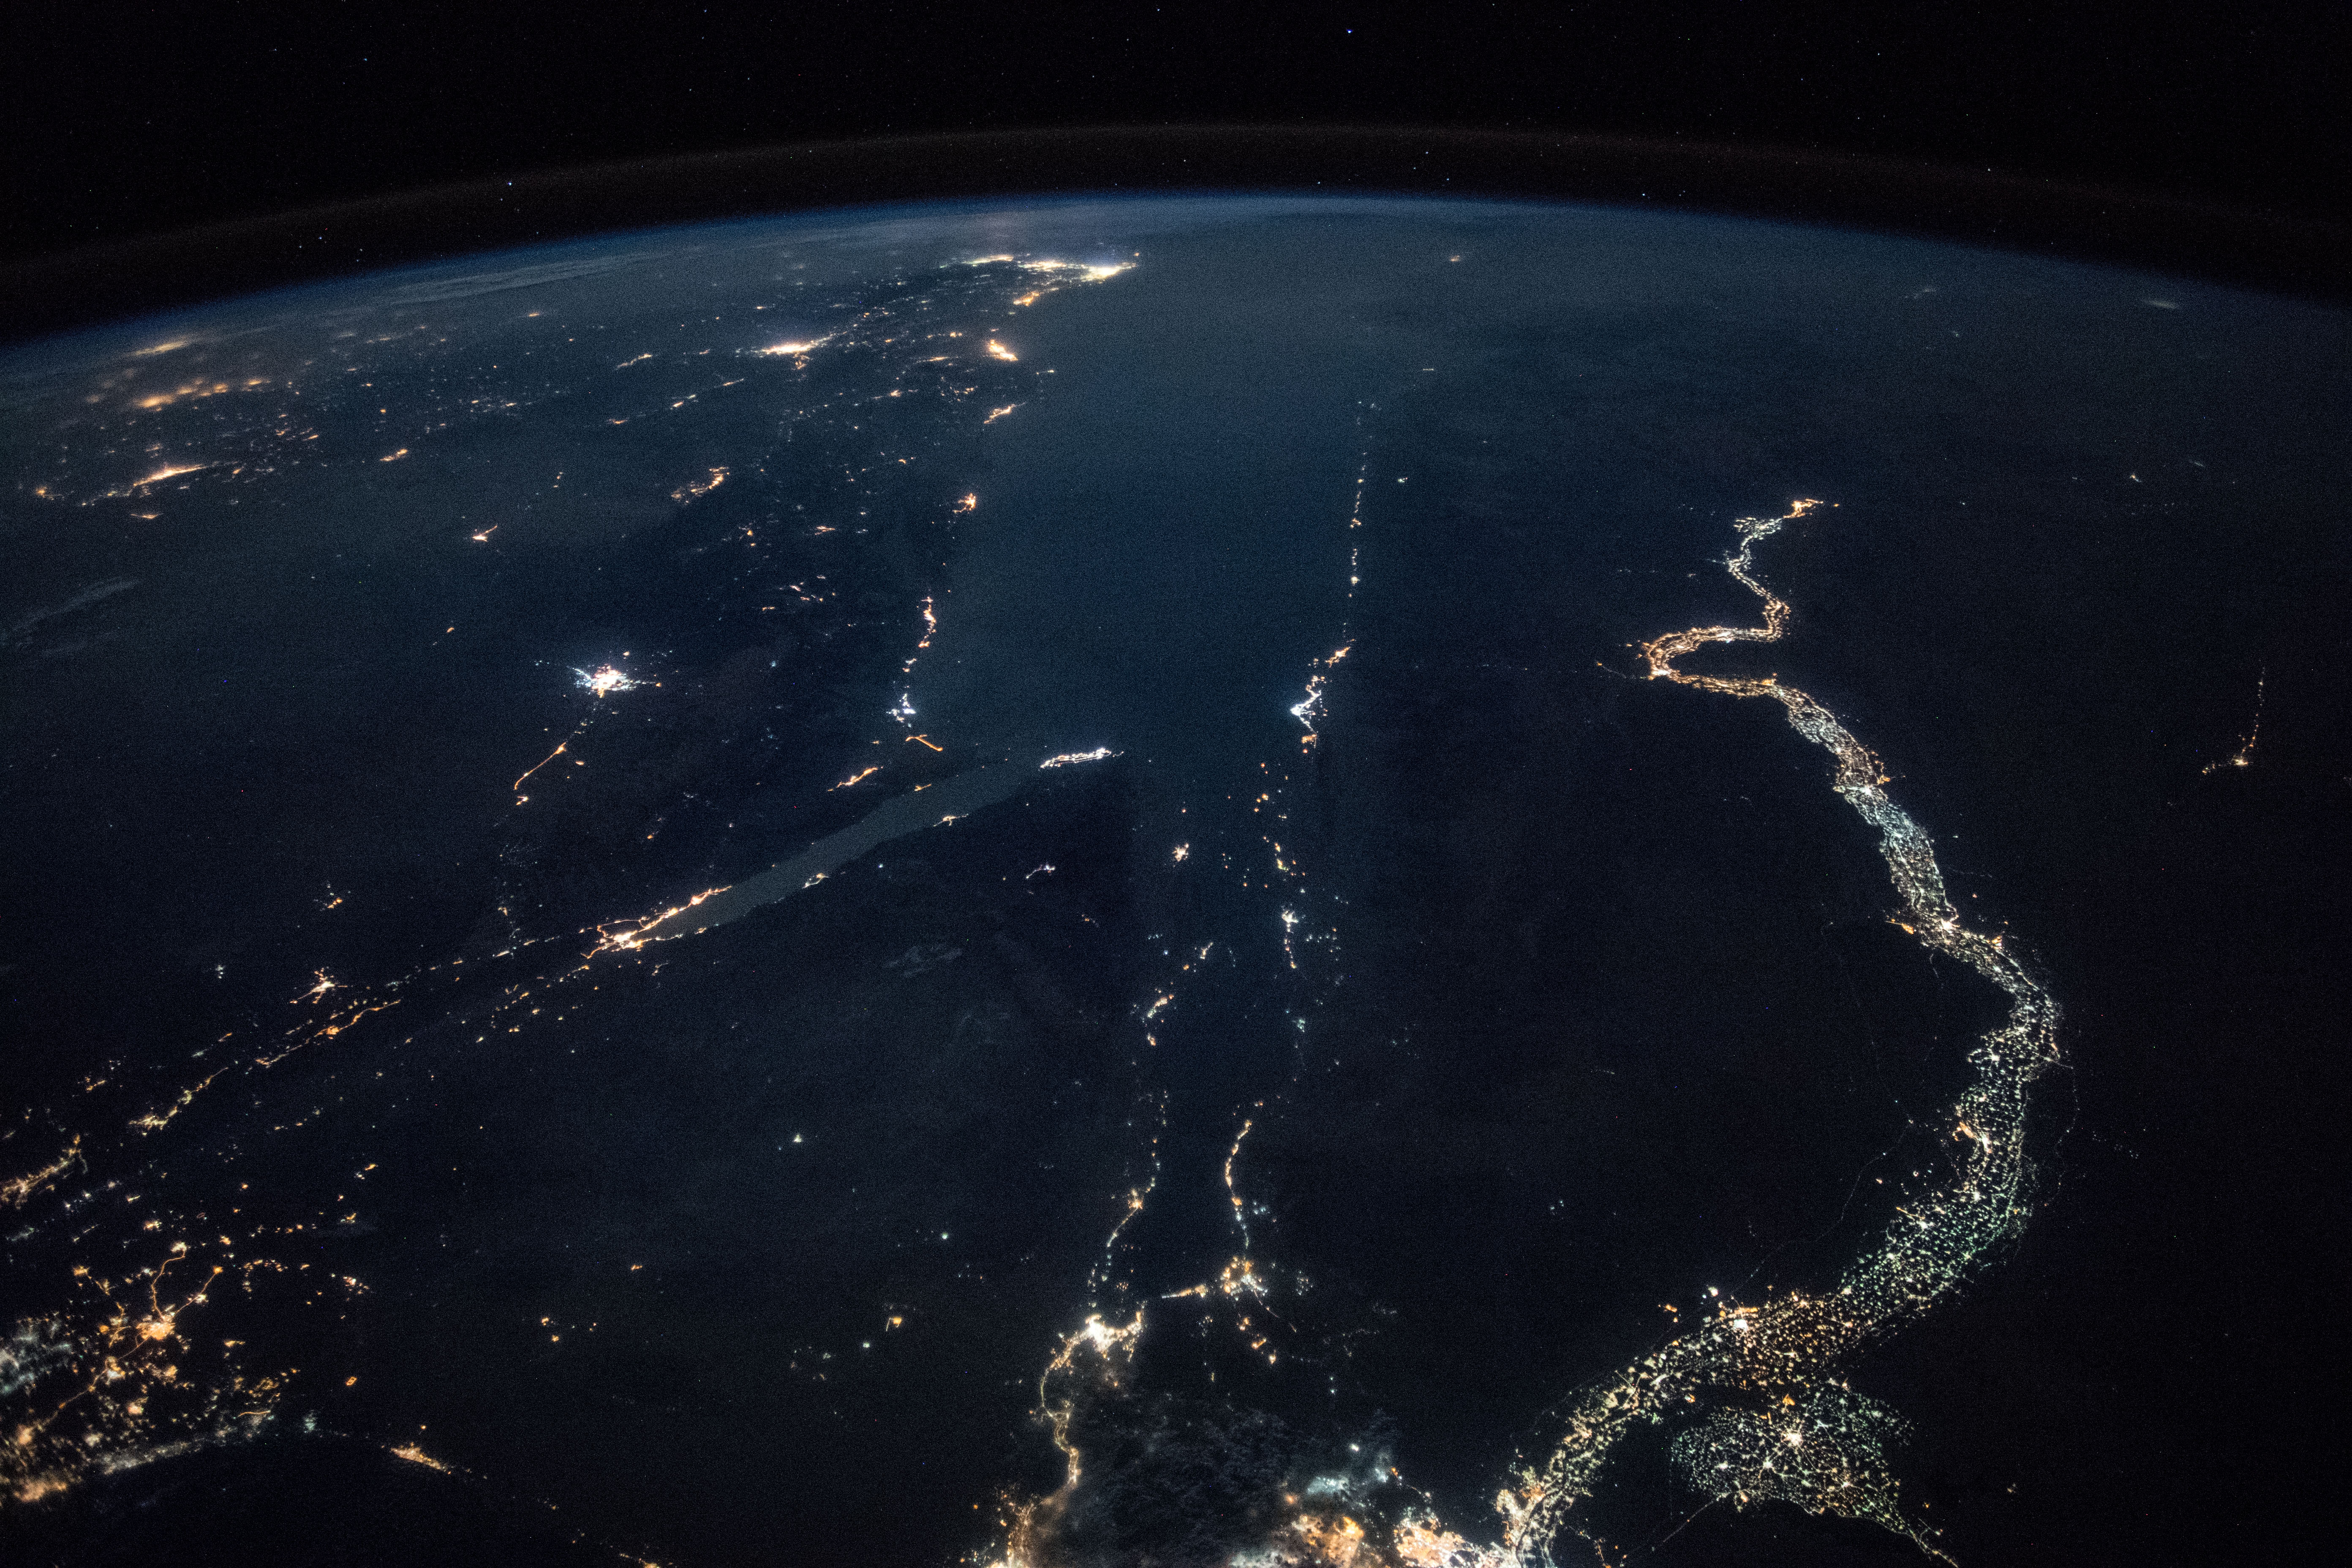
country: EGYPT
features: GULF OF SUEZ, GULF OF AQABA, HEJAZ MOUNTAINS, TABUK CITY, RAS MOHAMMED CITY, SHARM EL-SHEIKH CITY, NILE RIVER, EARTH LIMB, NIGHT
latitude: 27.8
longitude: 34.0
